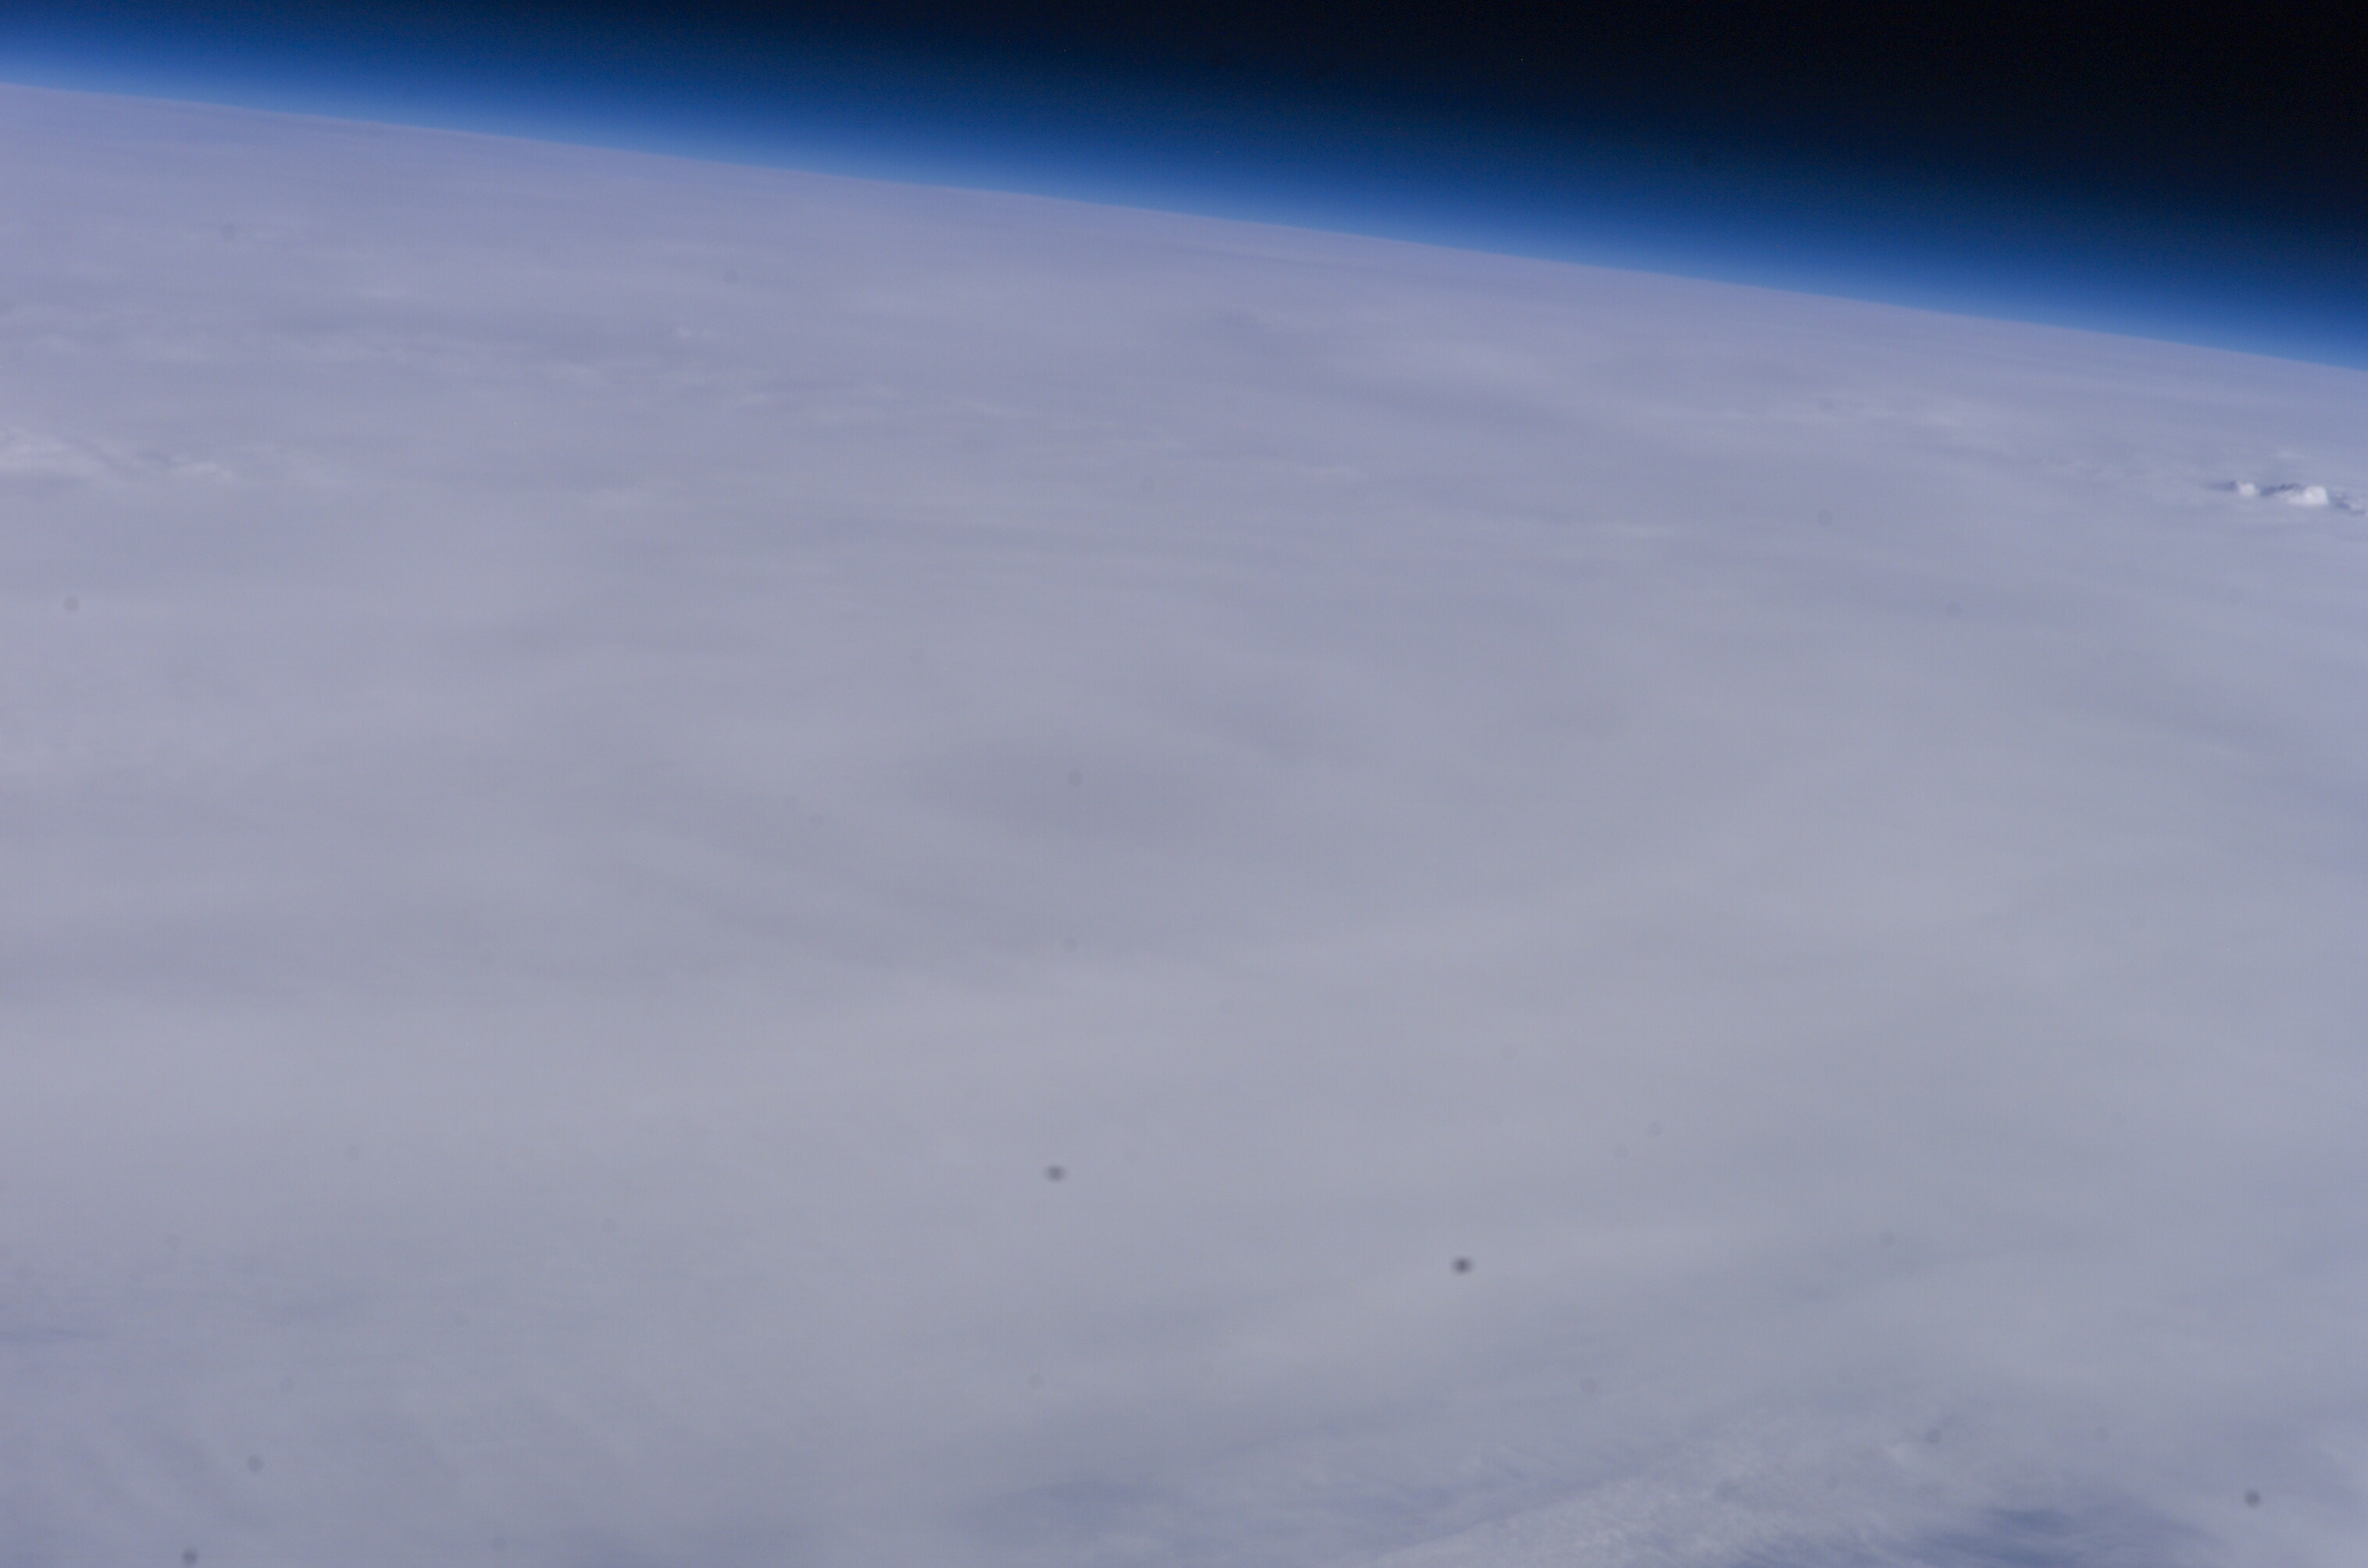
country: MEXICO
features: PAN-HURRICANE WILMA, BANDING
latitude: 21.0
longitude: -87.0
